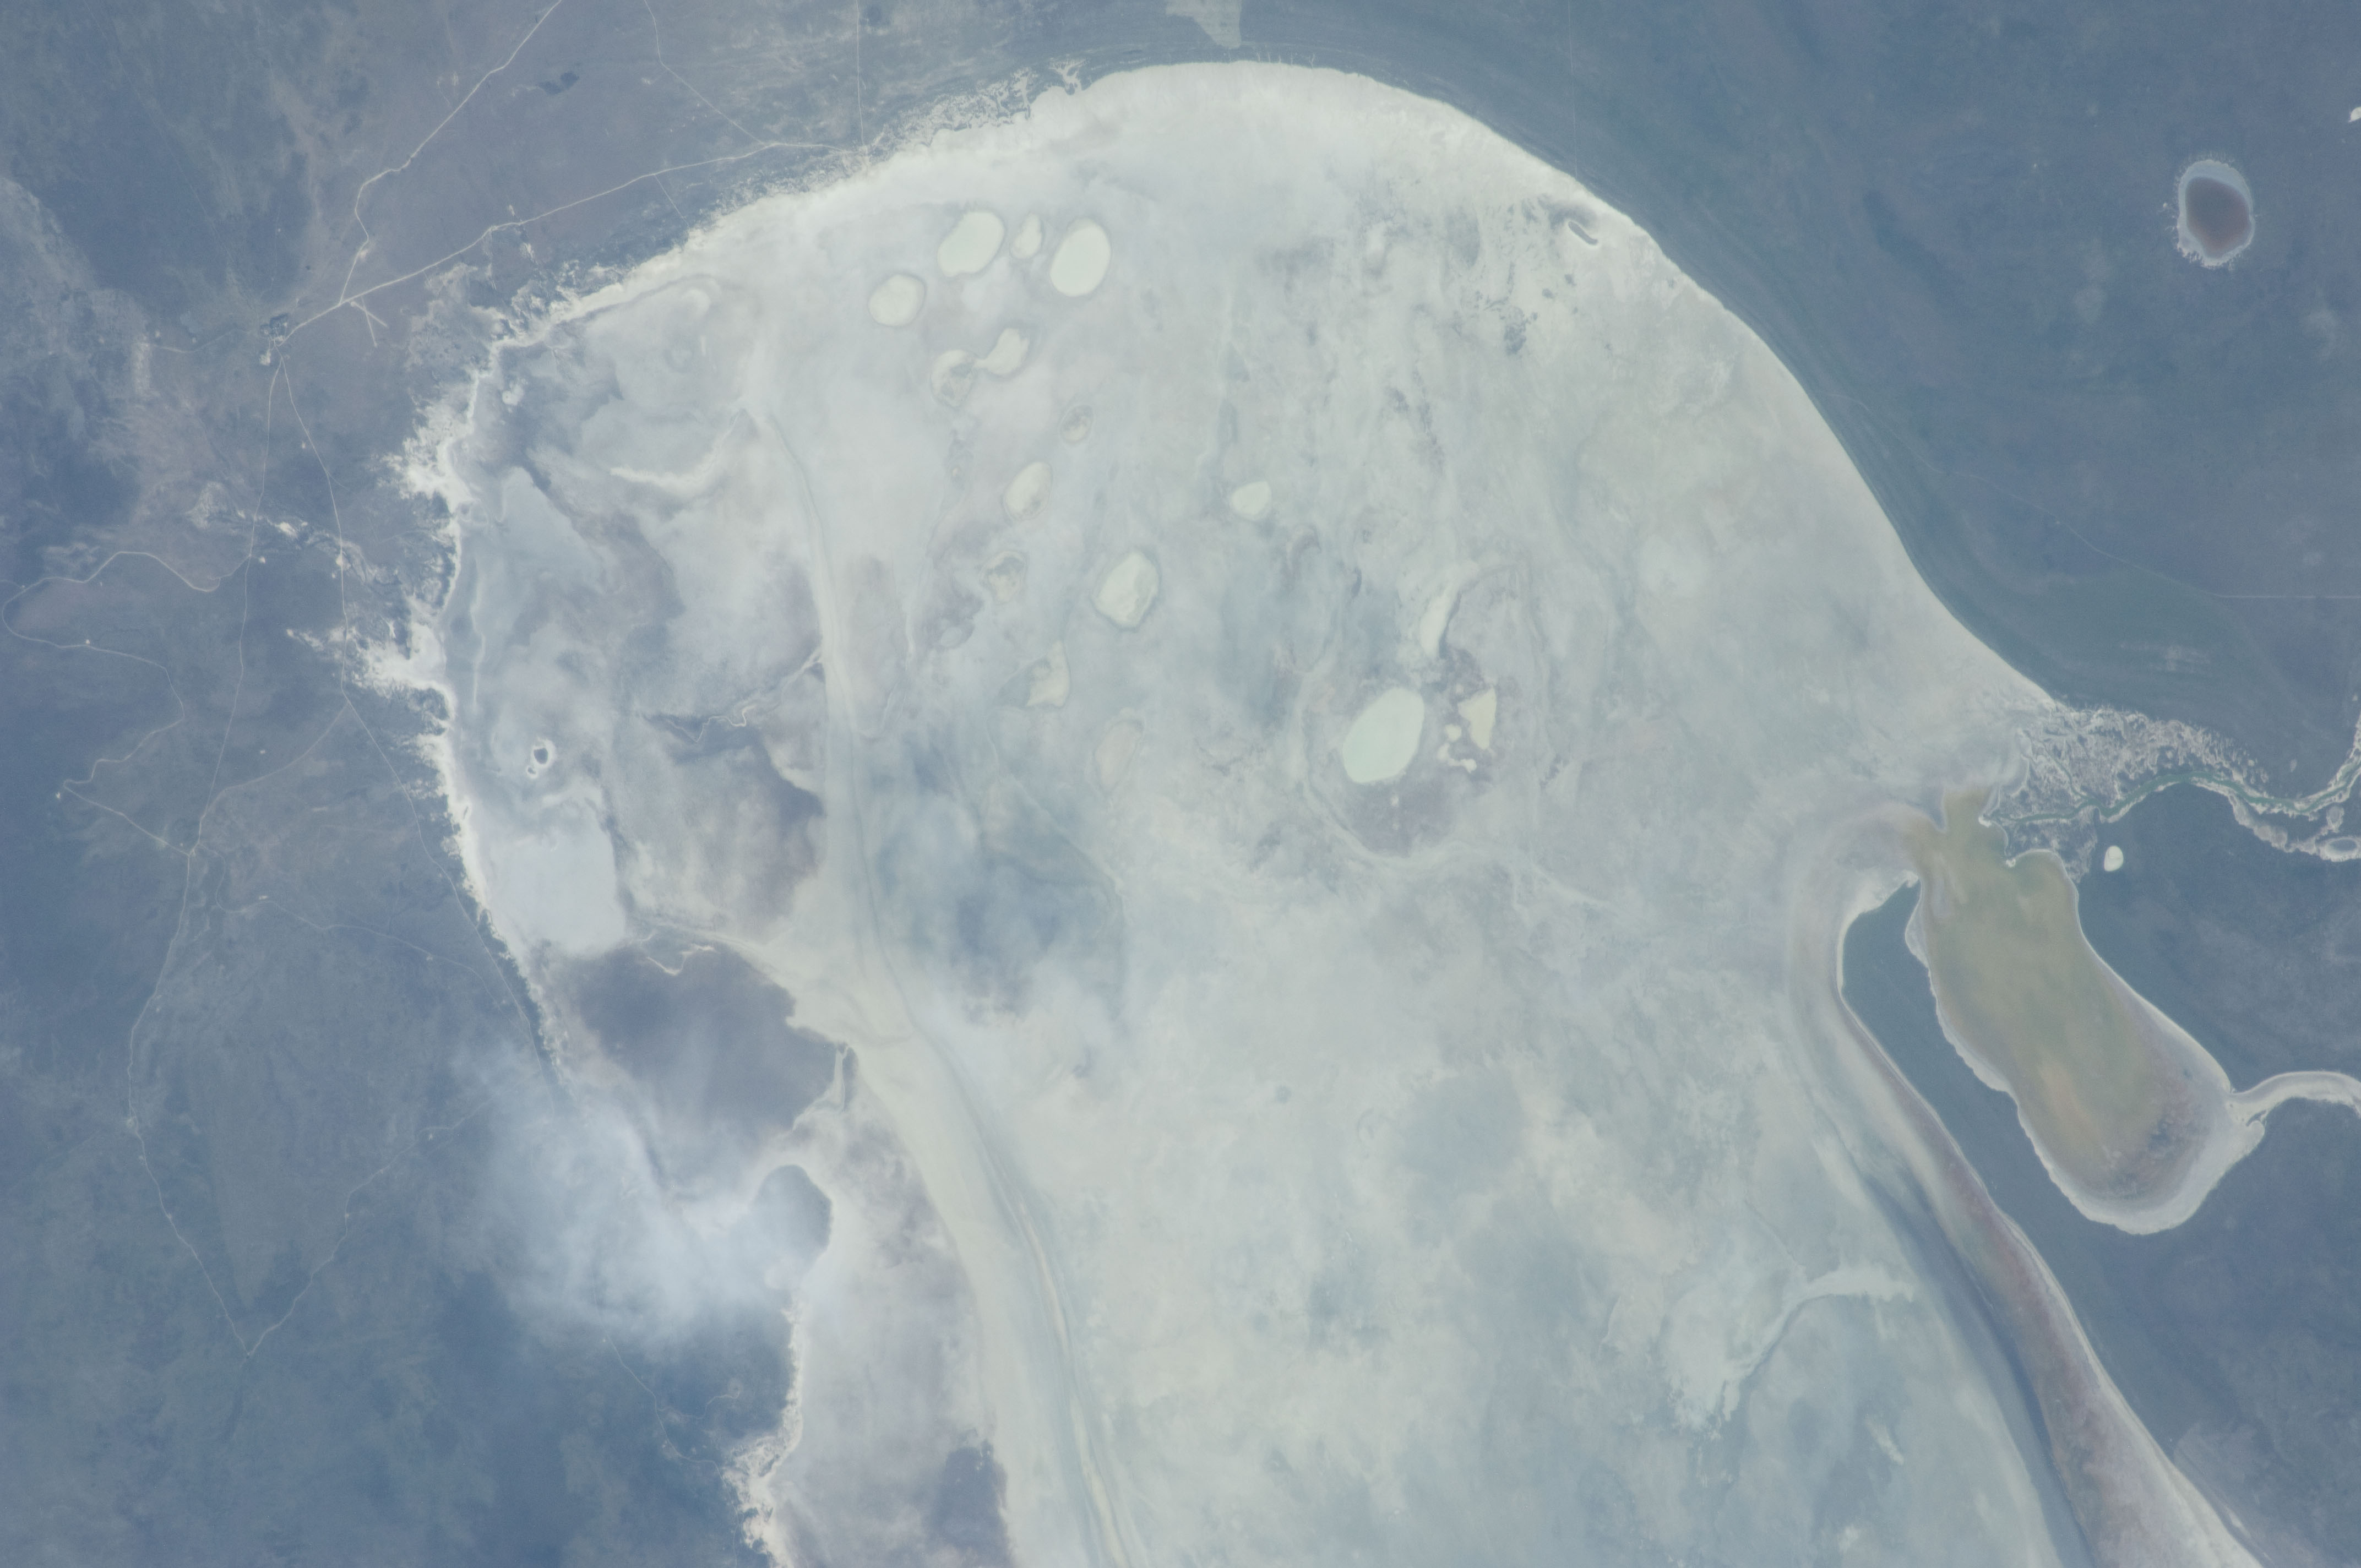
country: NAMIBIA
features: ETOSHA PAN, W. END, FLOODWATER, ROAD
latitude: -18.9
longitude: 16.0
